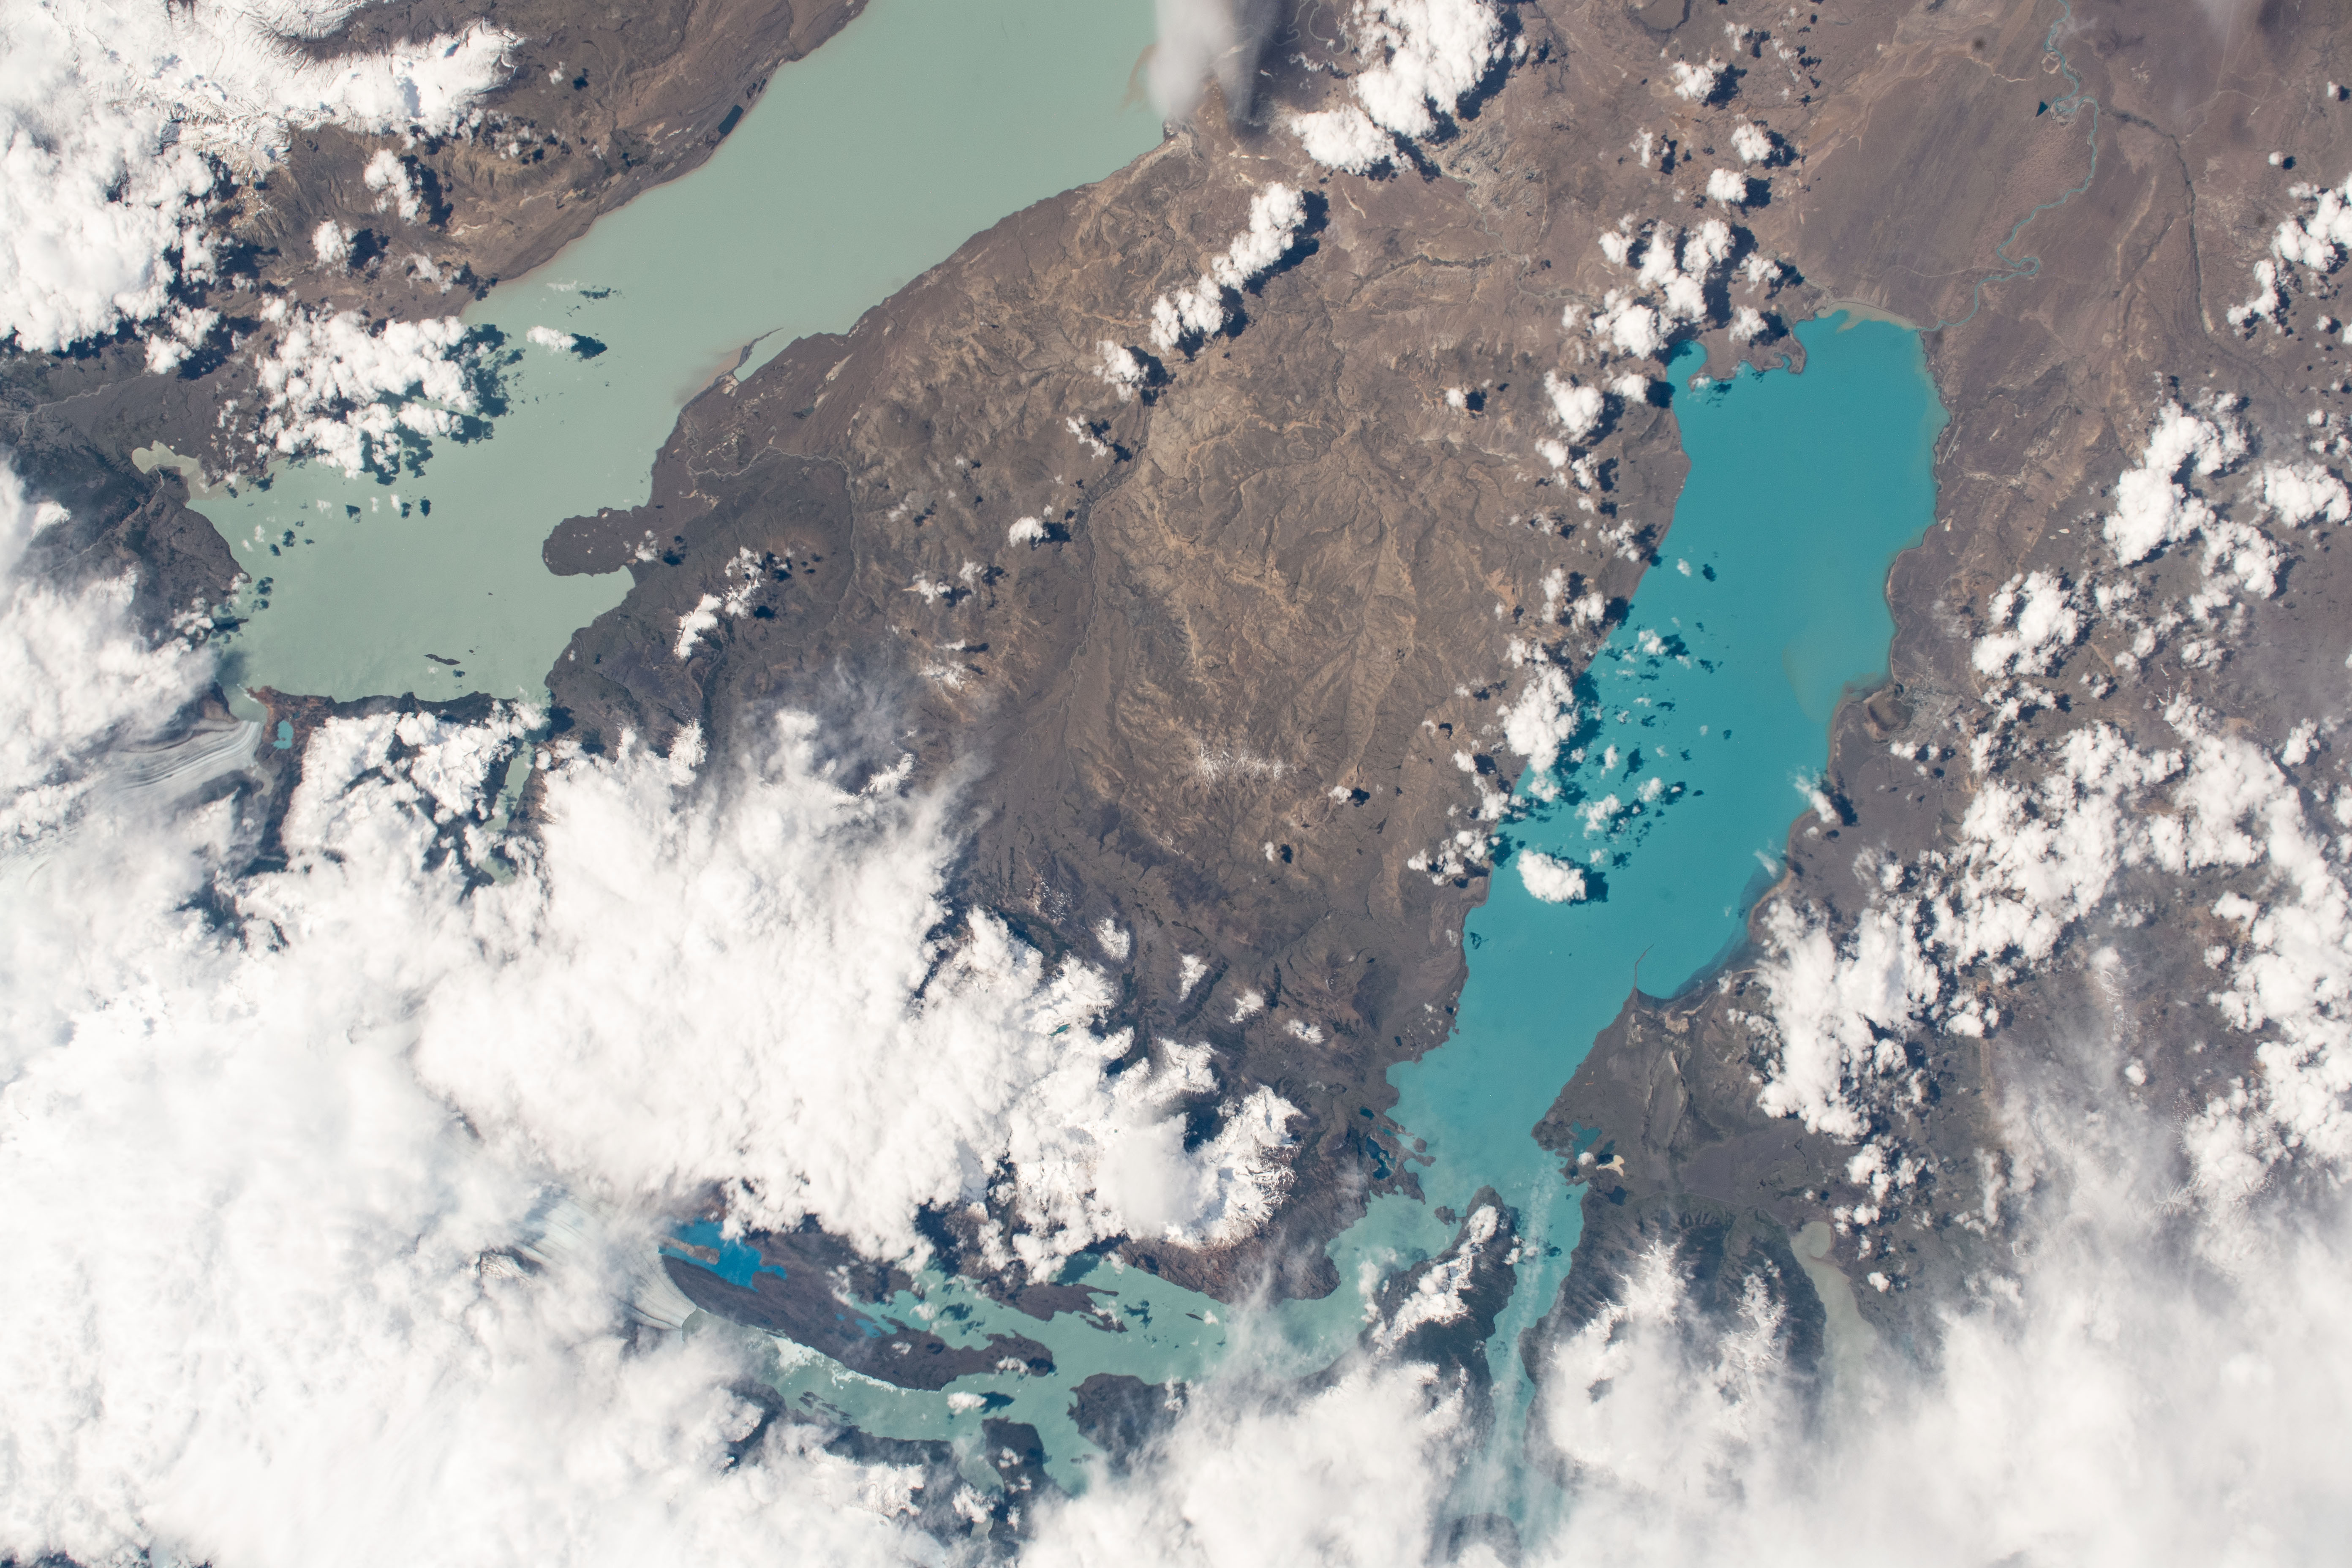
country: ARGENTINA
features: VIEDMA LAKE, ARGENTINO LAKE
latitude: -49.5
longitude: -71.9
